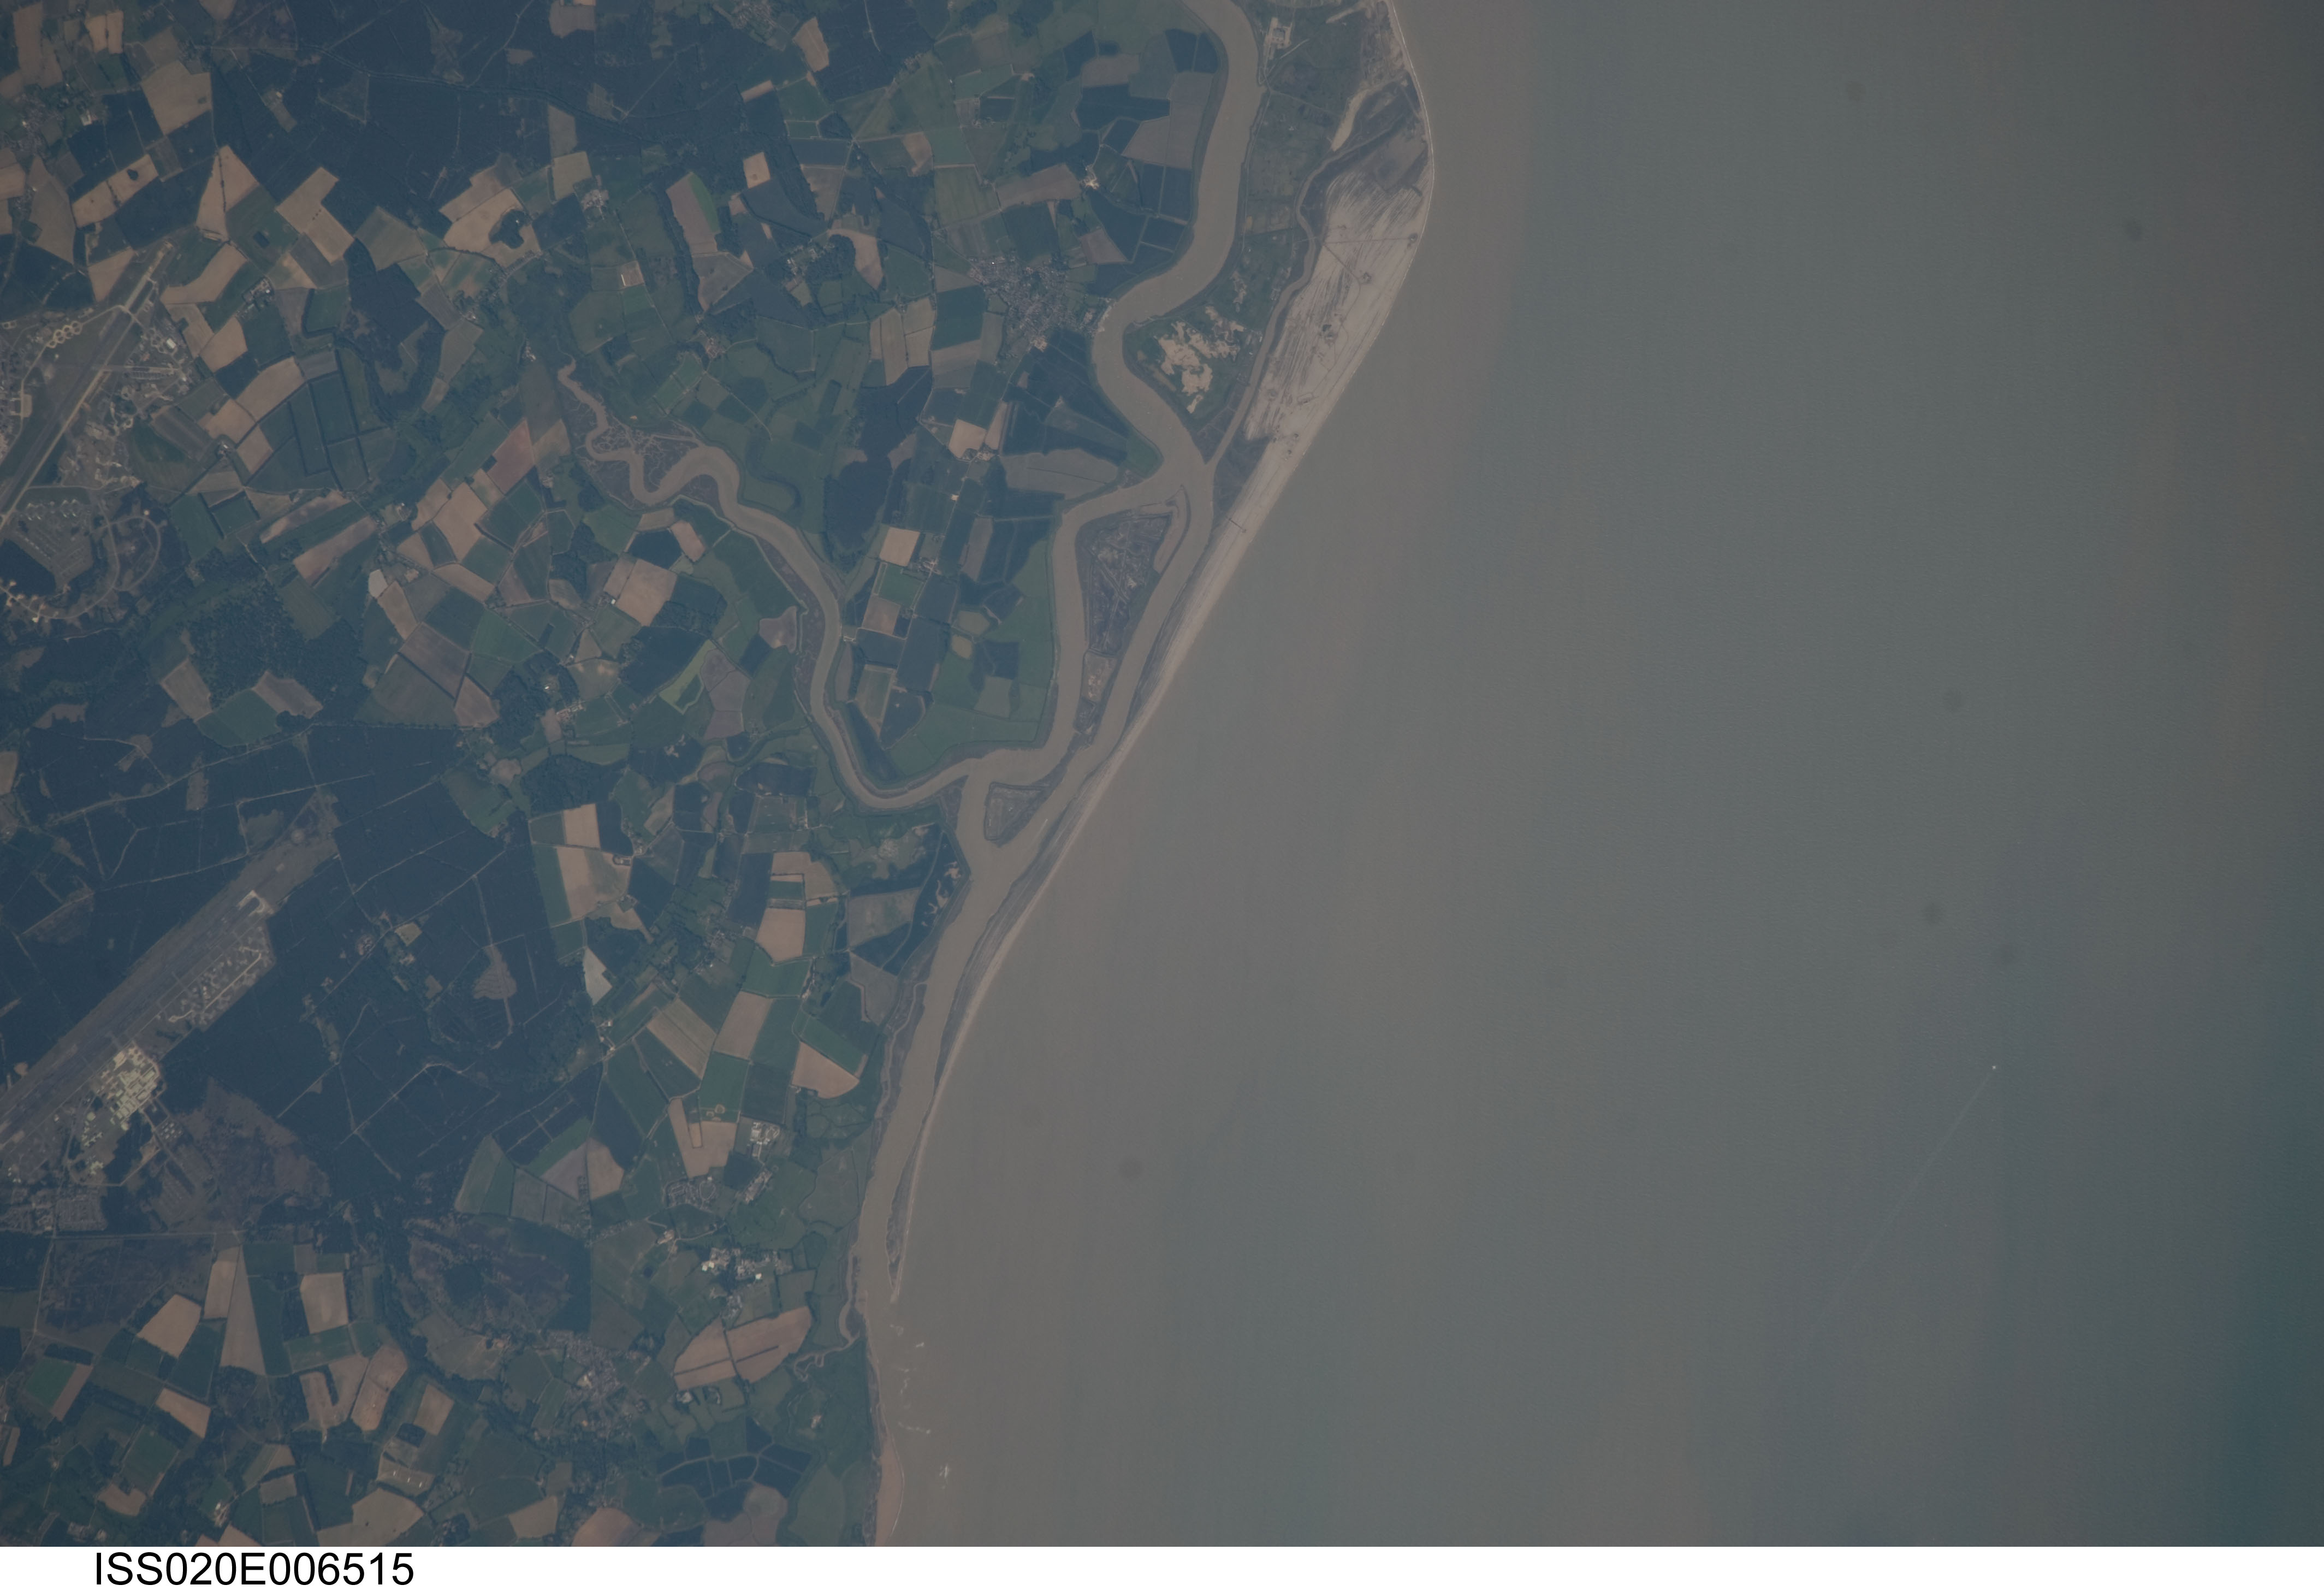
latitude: 52.1
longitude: 1.5
